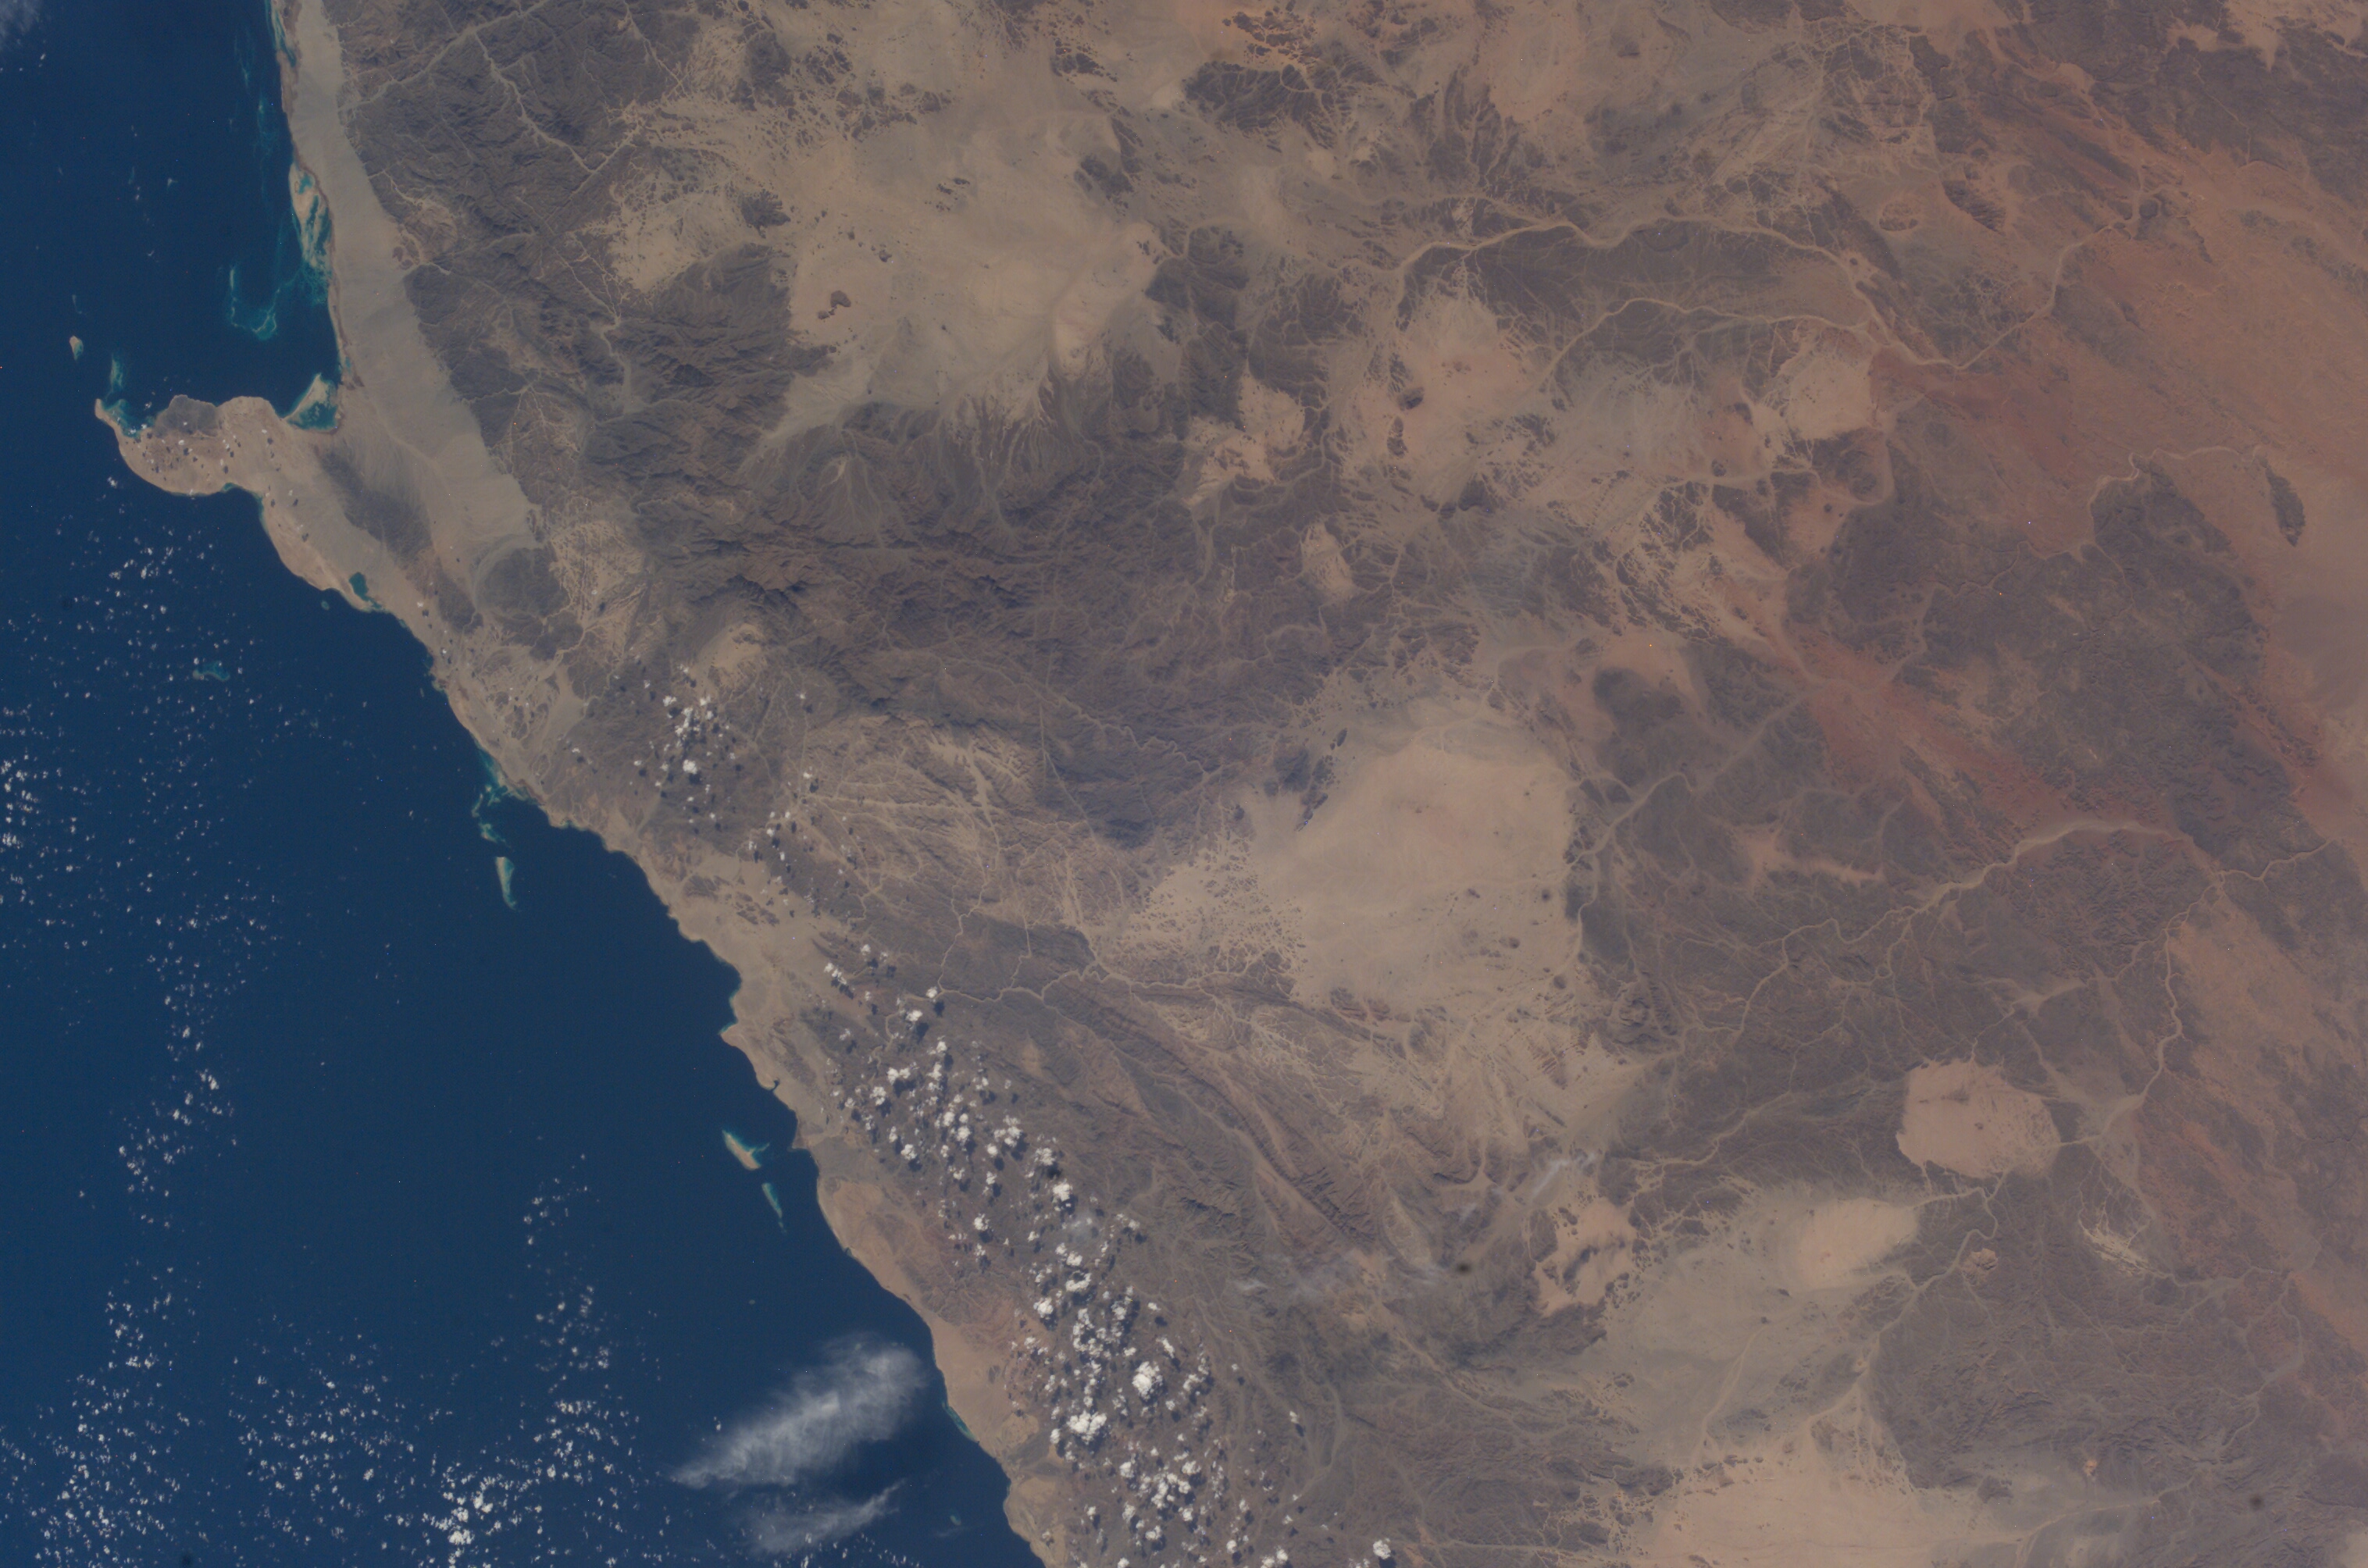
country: EGYPT
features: RING STRUCTURES, FOUL BAY
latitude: 24.5
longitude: 34.5
